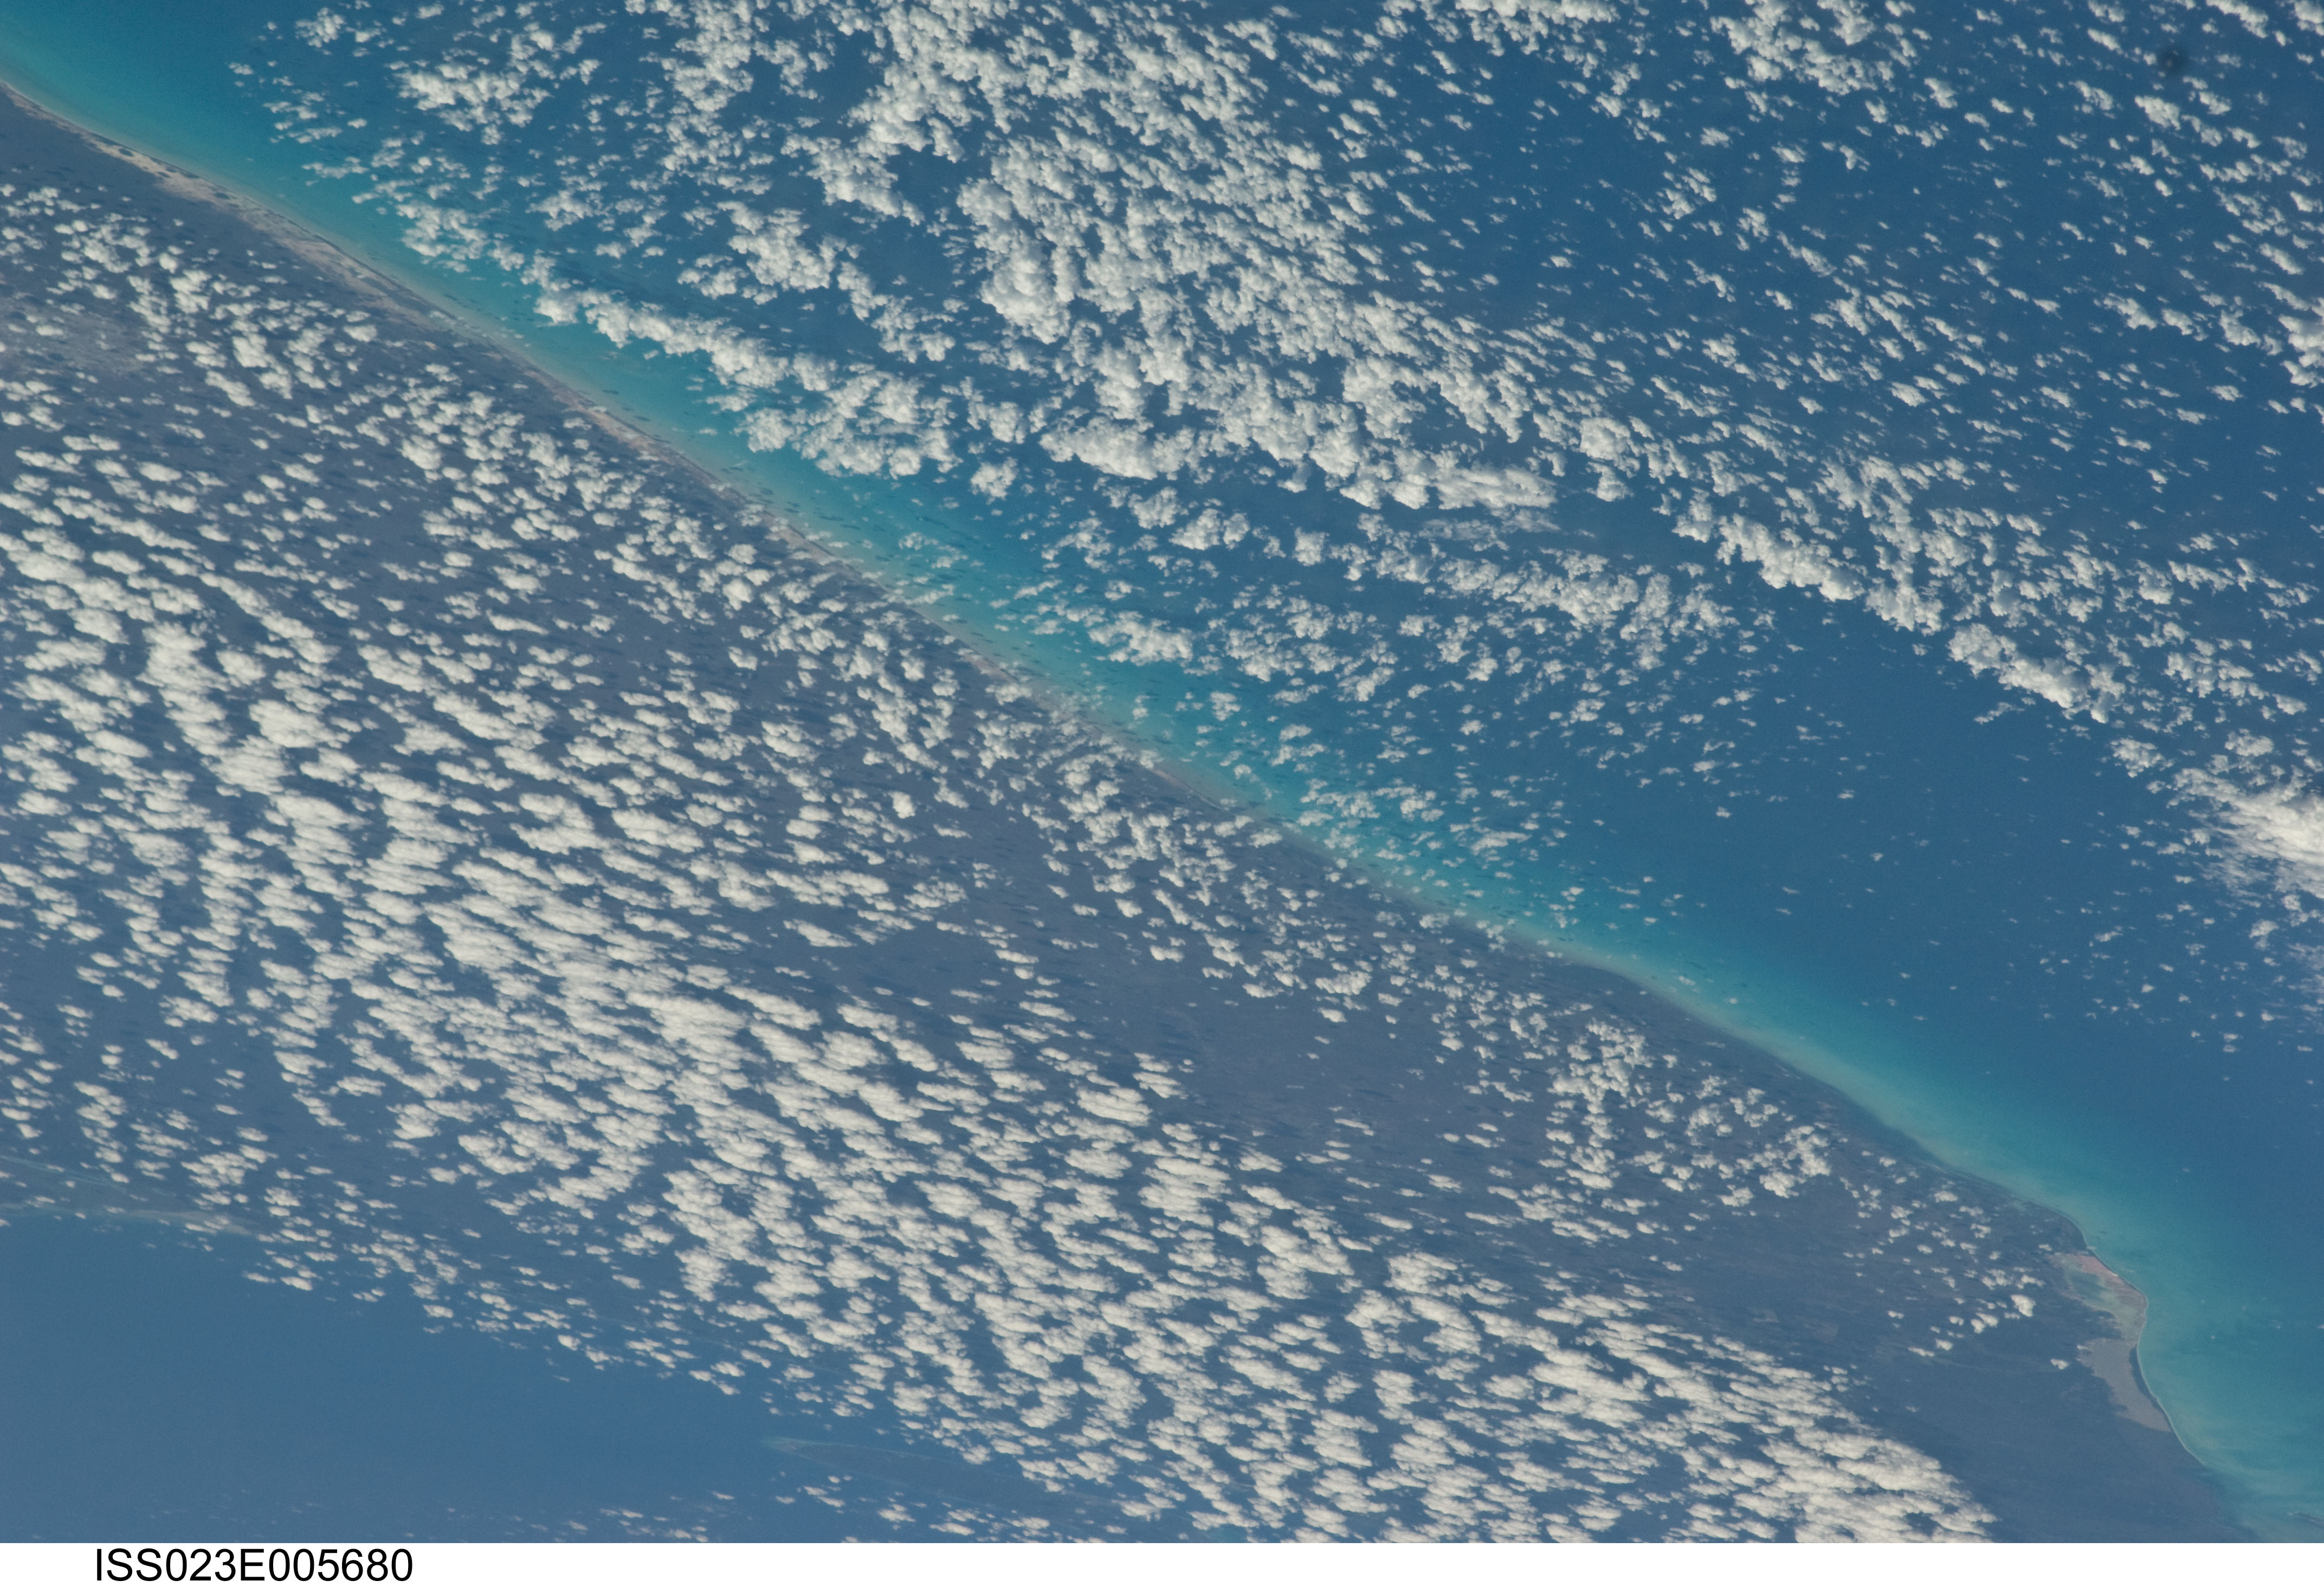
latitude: 21.4
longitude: -88.9
